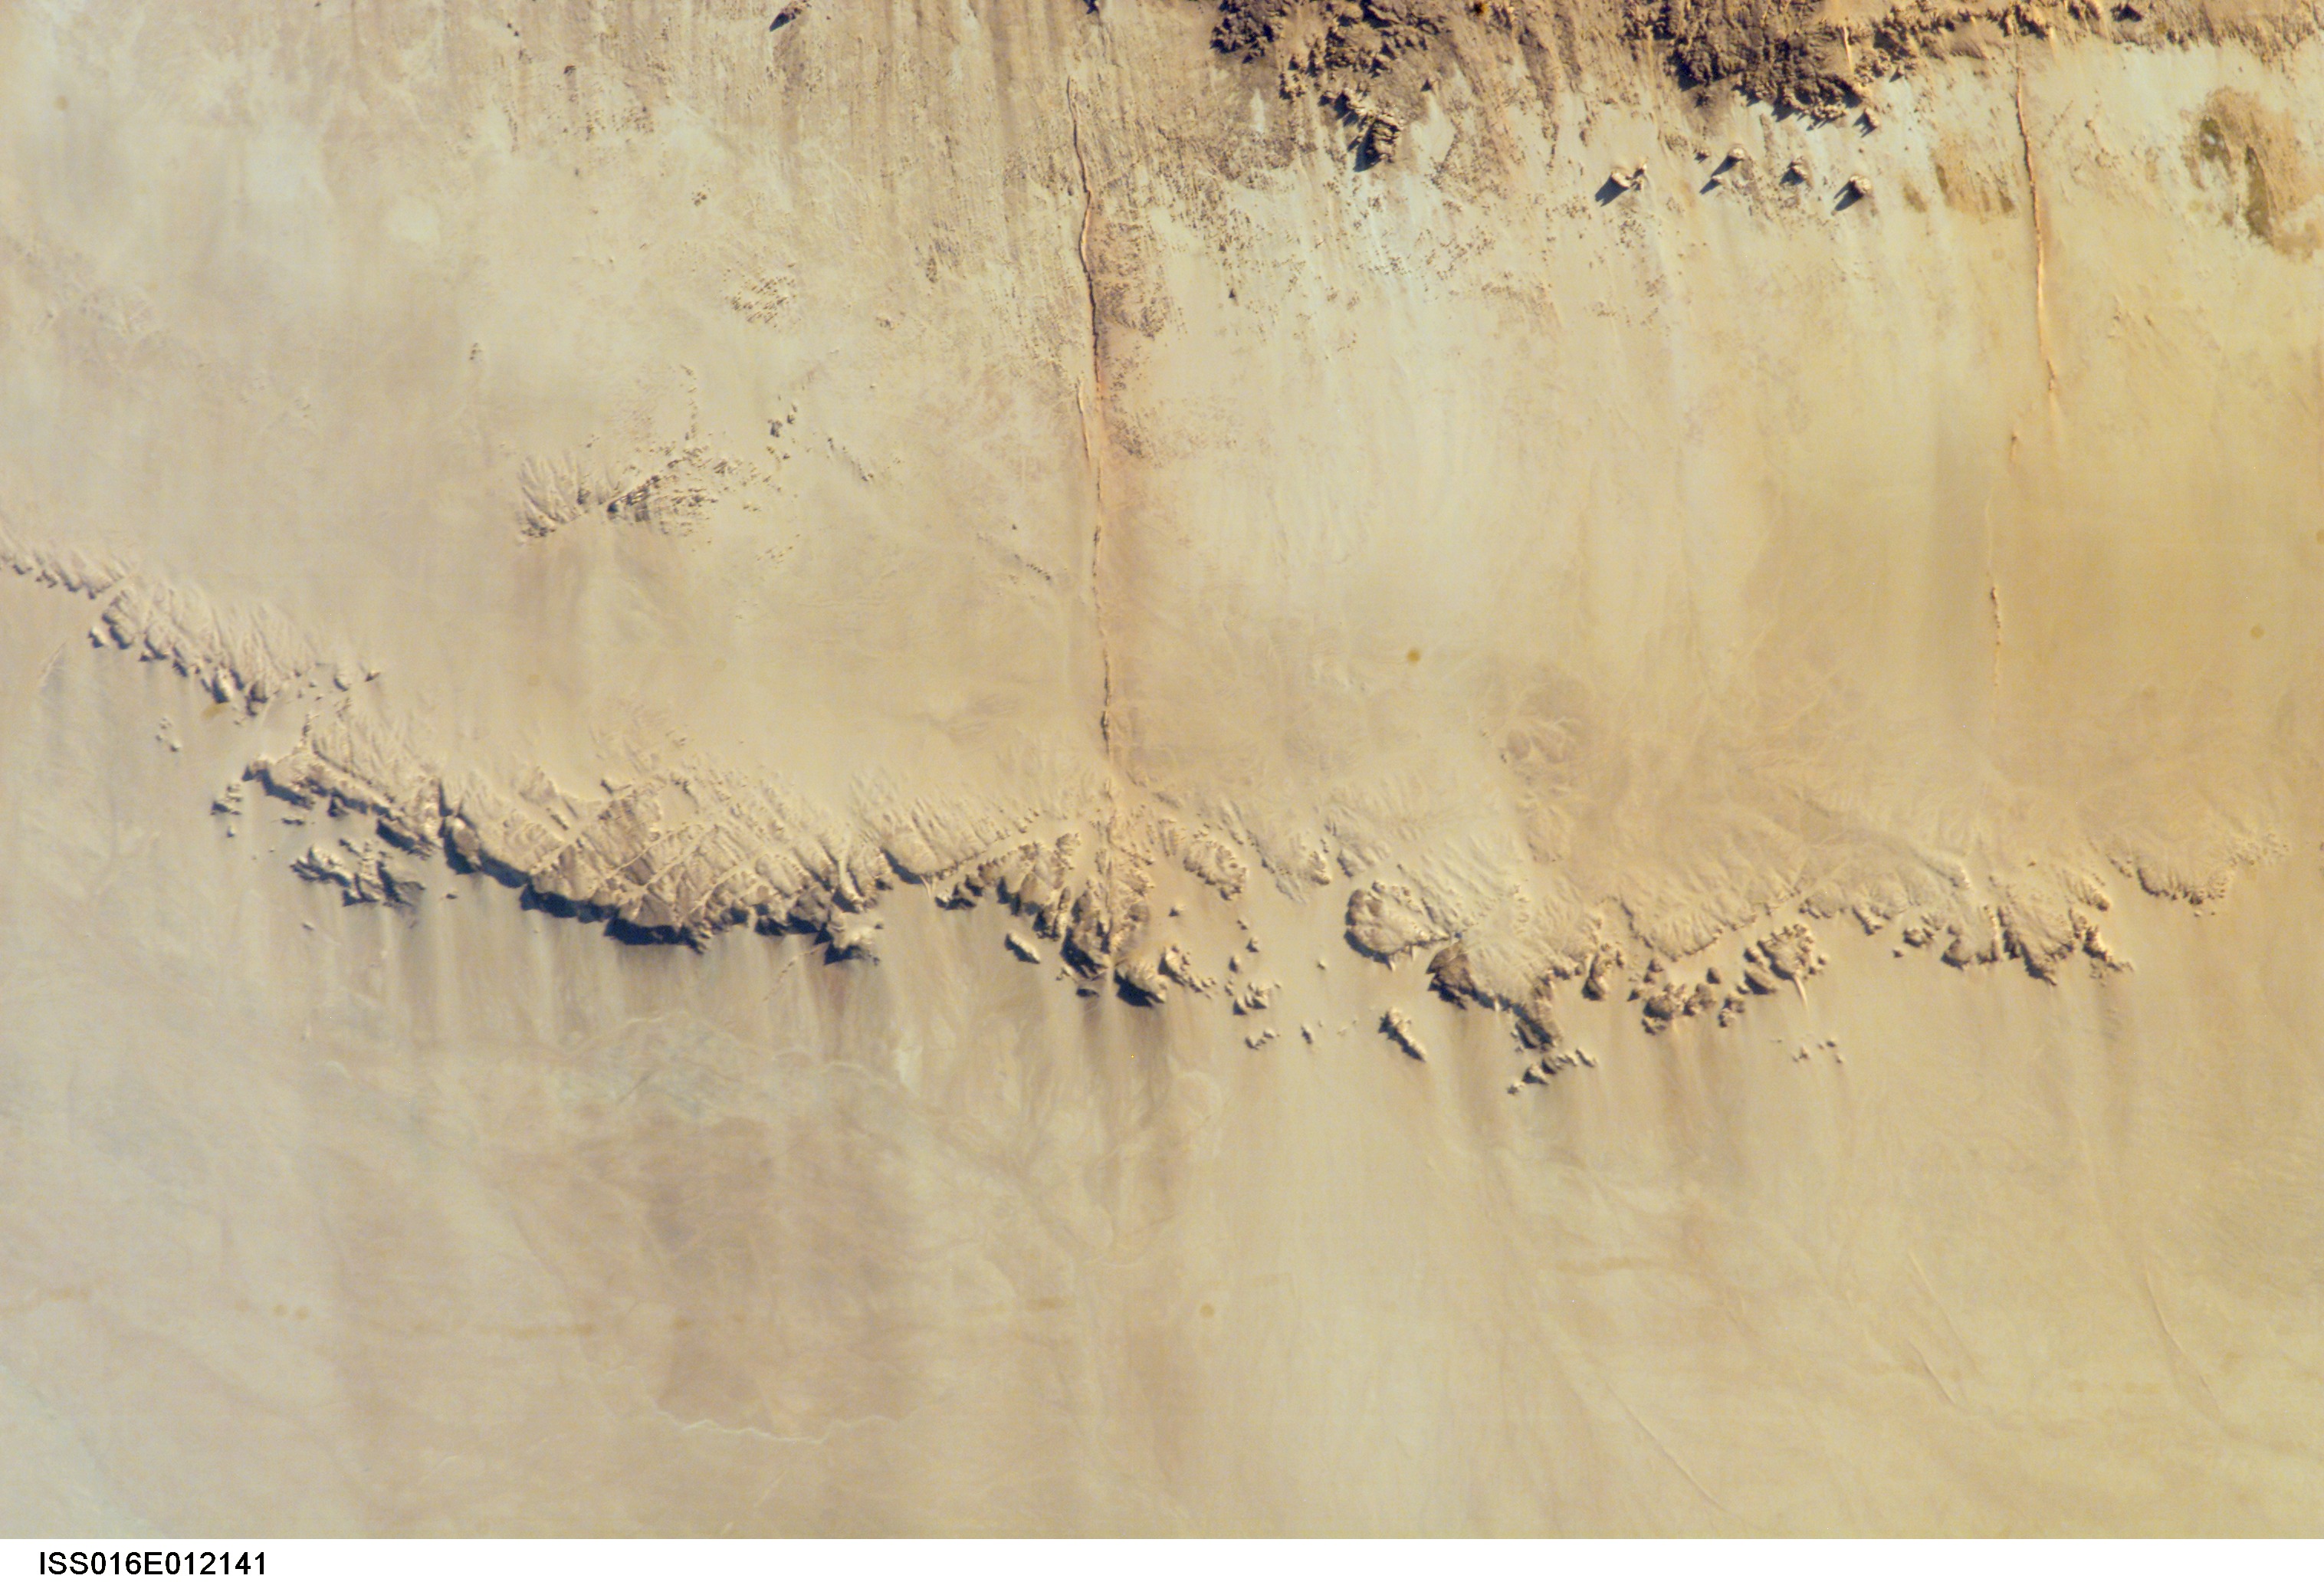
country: NIGER
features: ESCARP., DRAIN., WIND STREAKS
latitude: 21.0
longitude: 12.0
